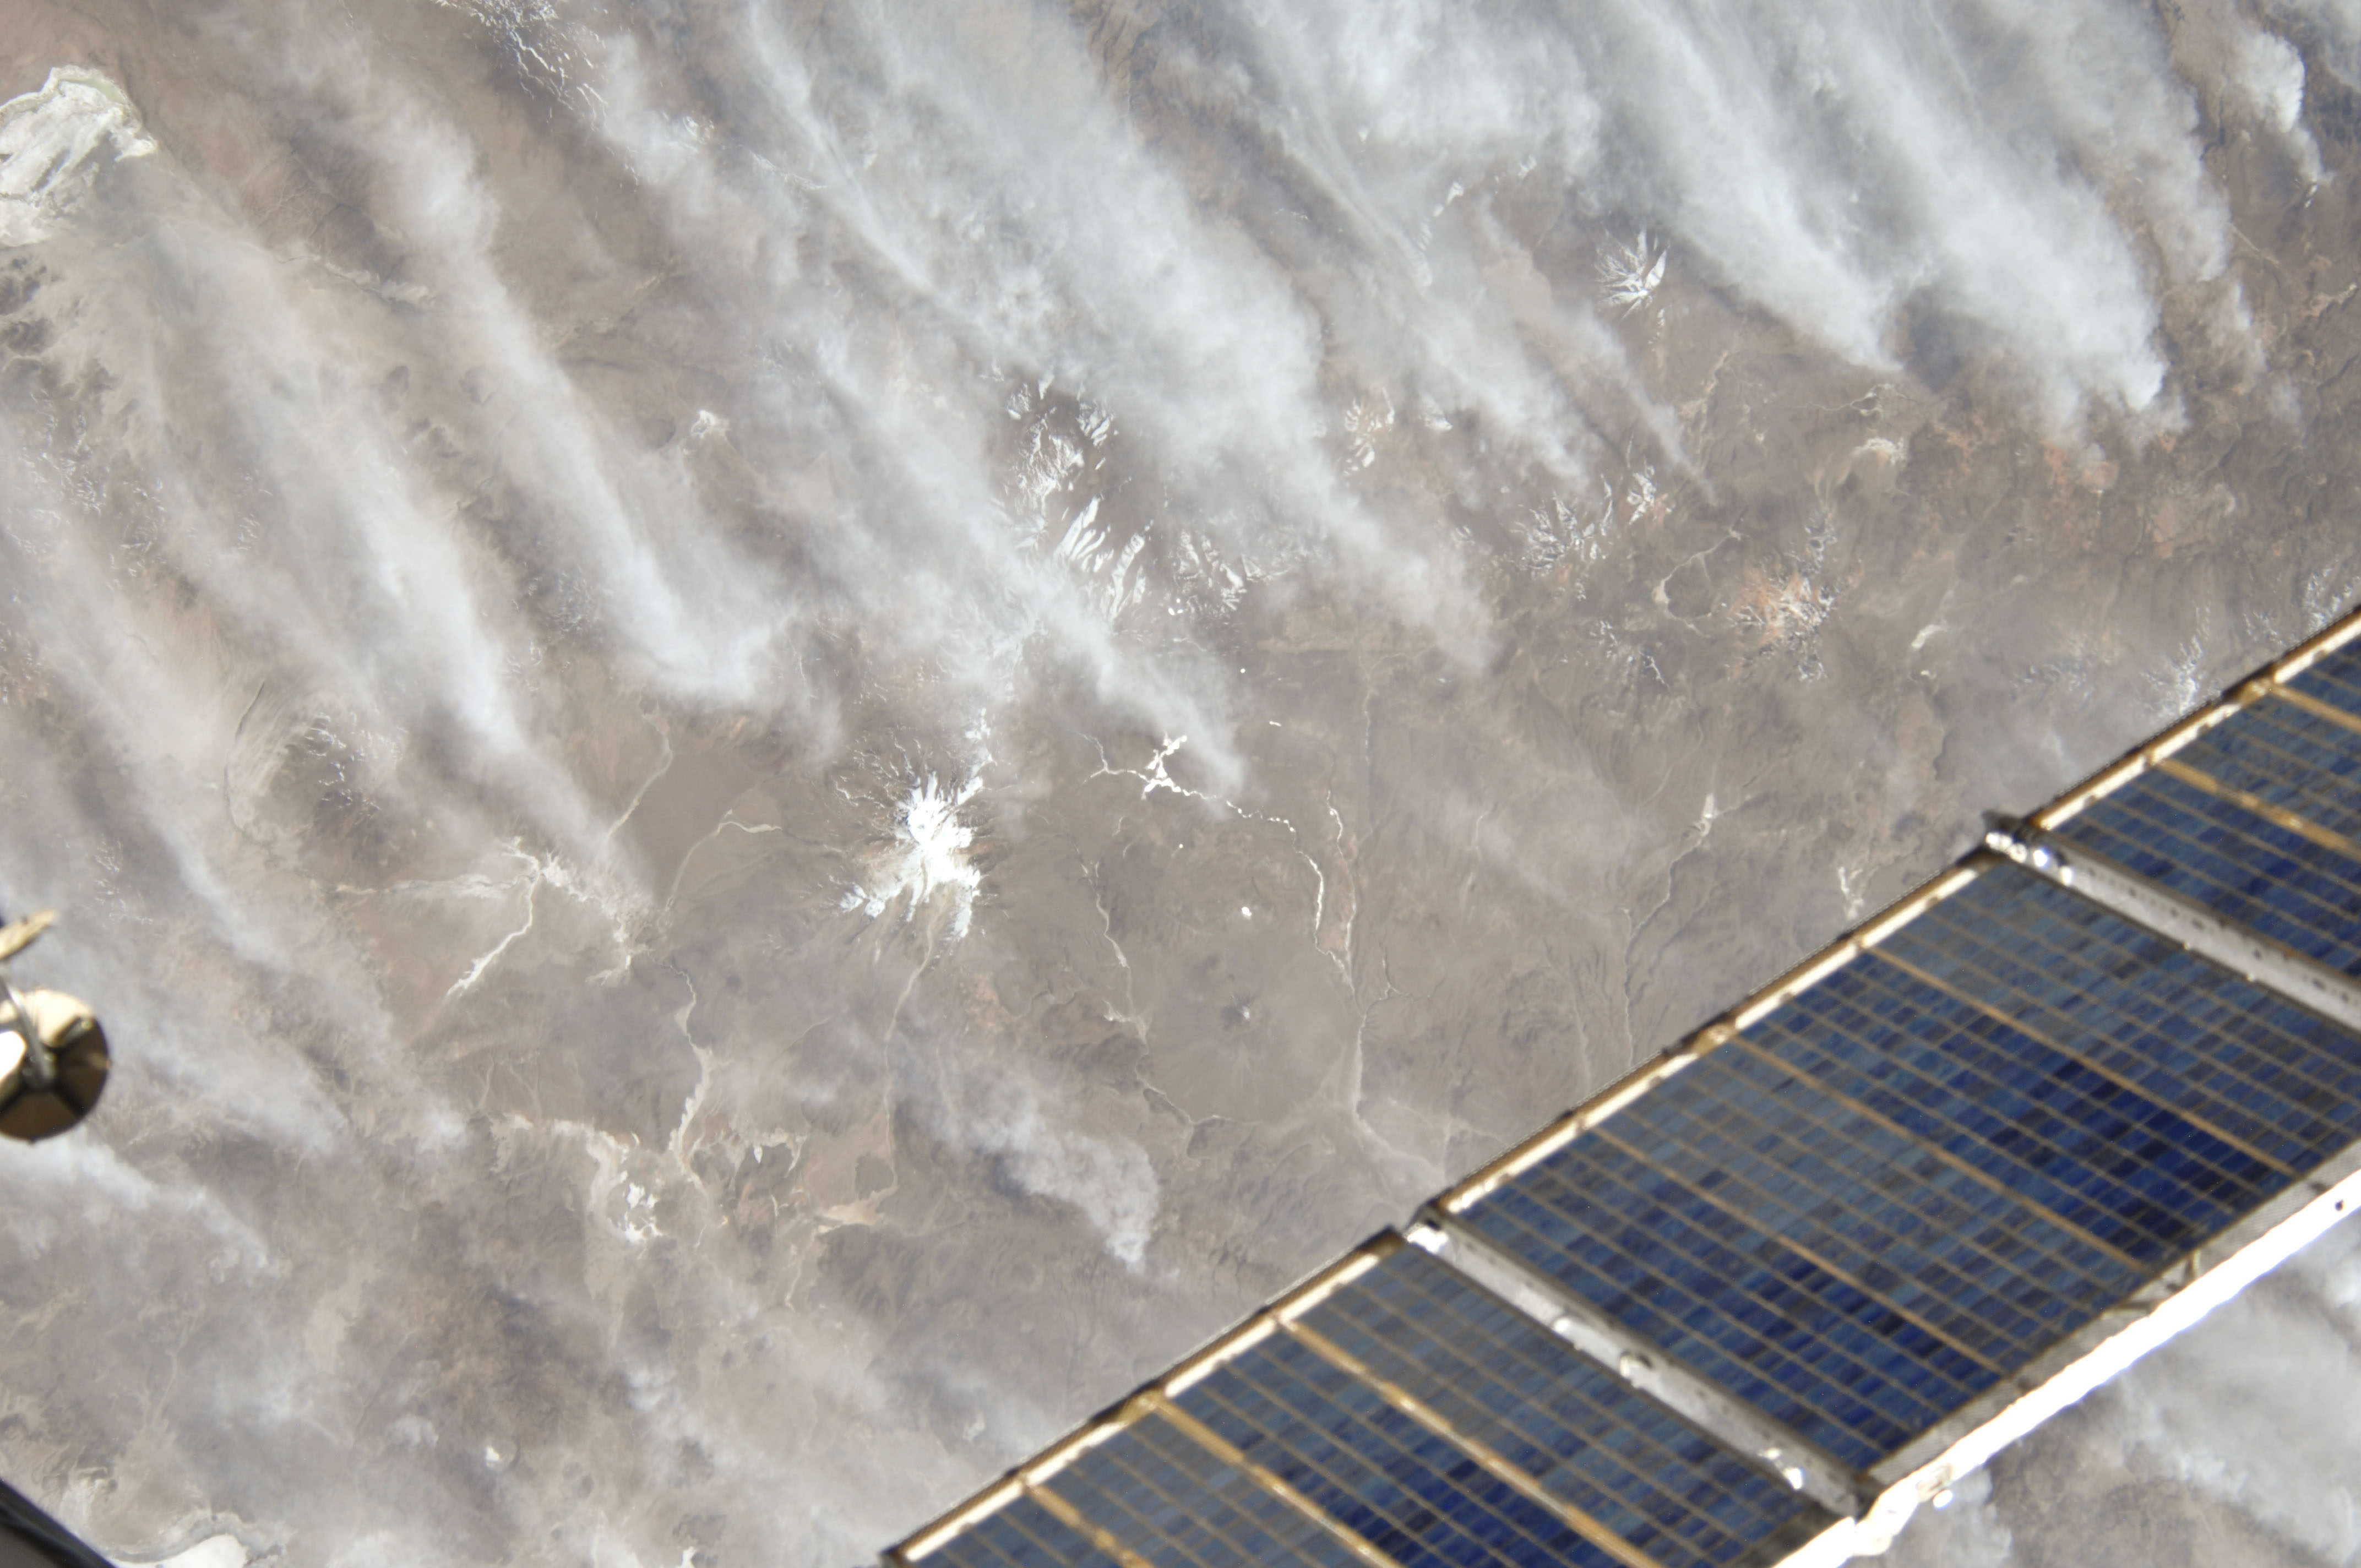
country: CHILE
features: AZUFRERAS VOL., DRY LAKE
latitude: -19.5
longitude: -69.0
